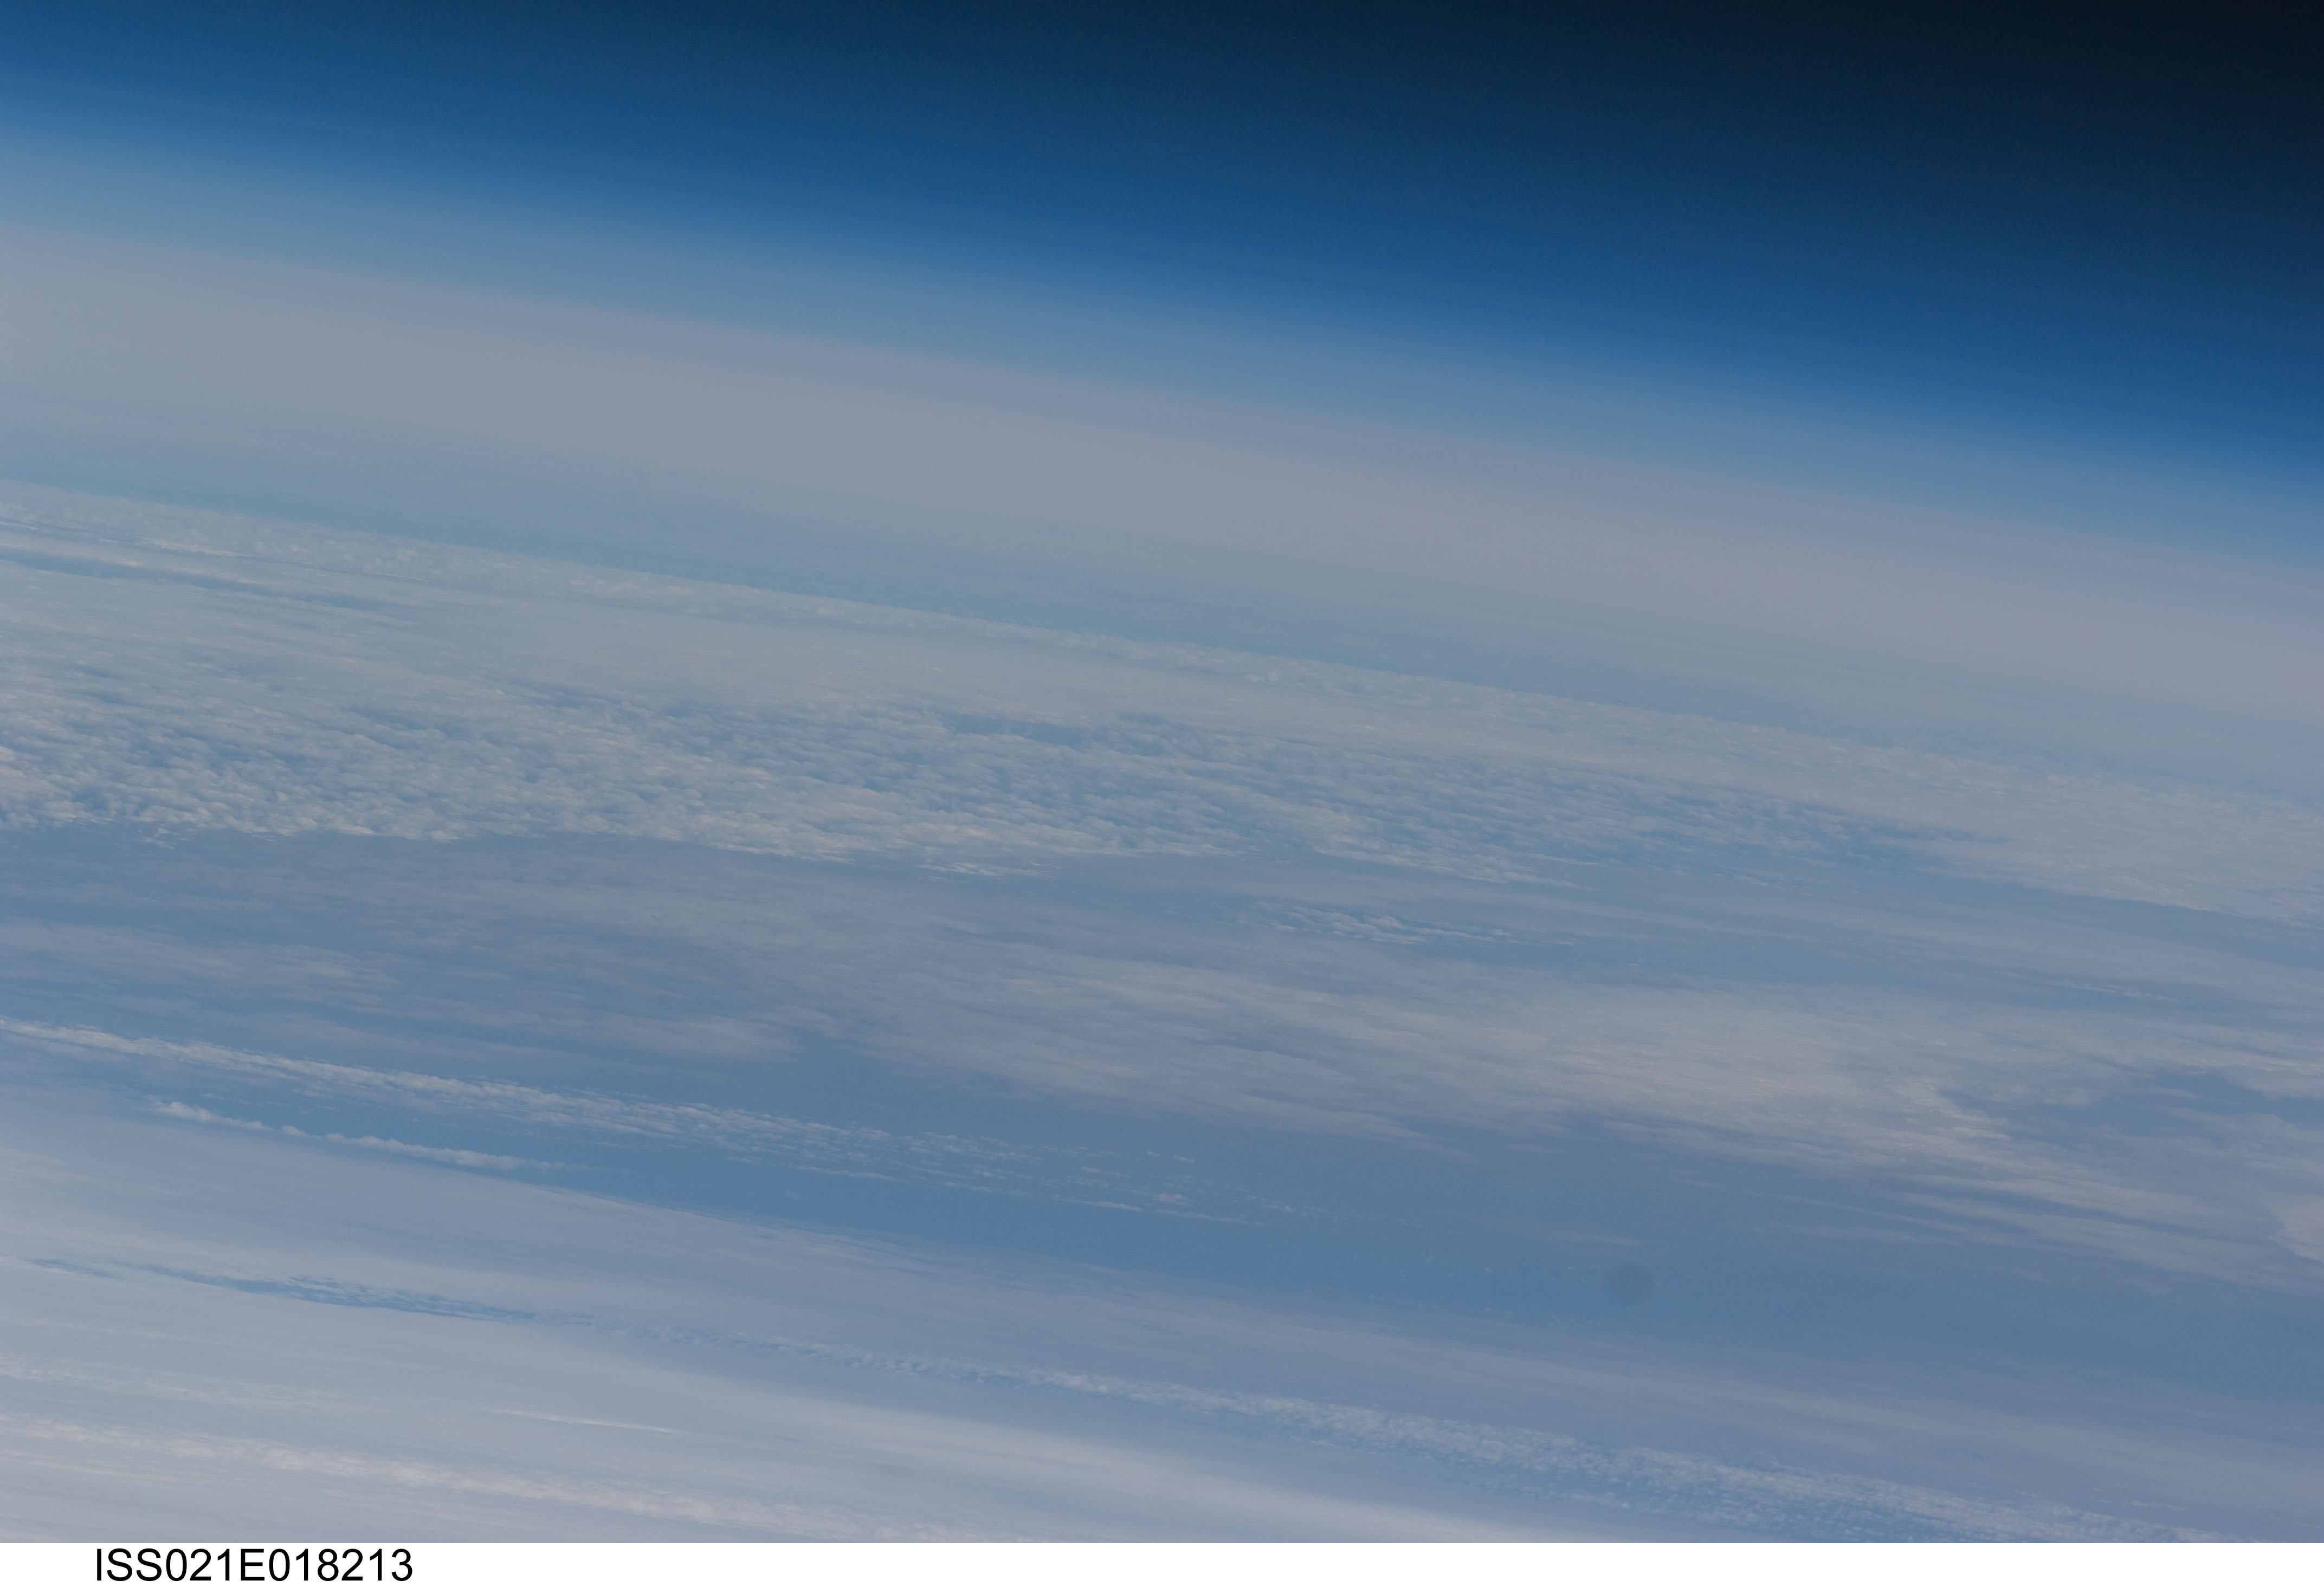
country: ATLANTIC OCEAN
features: PAN-HAZE, LOW CLOUDS, SEA SURFACE
